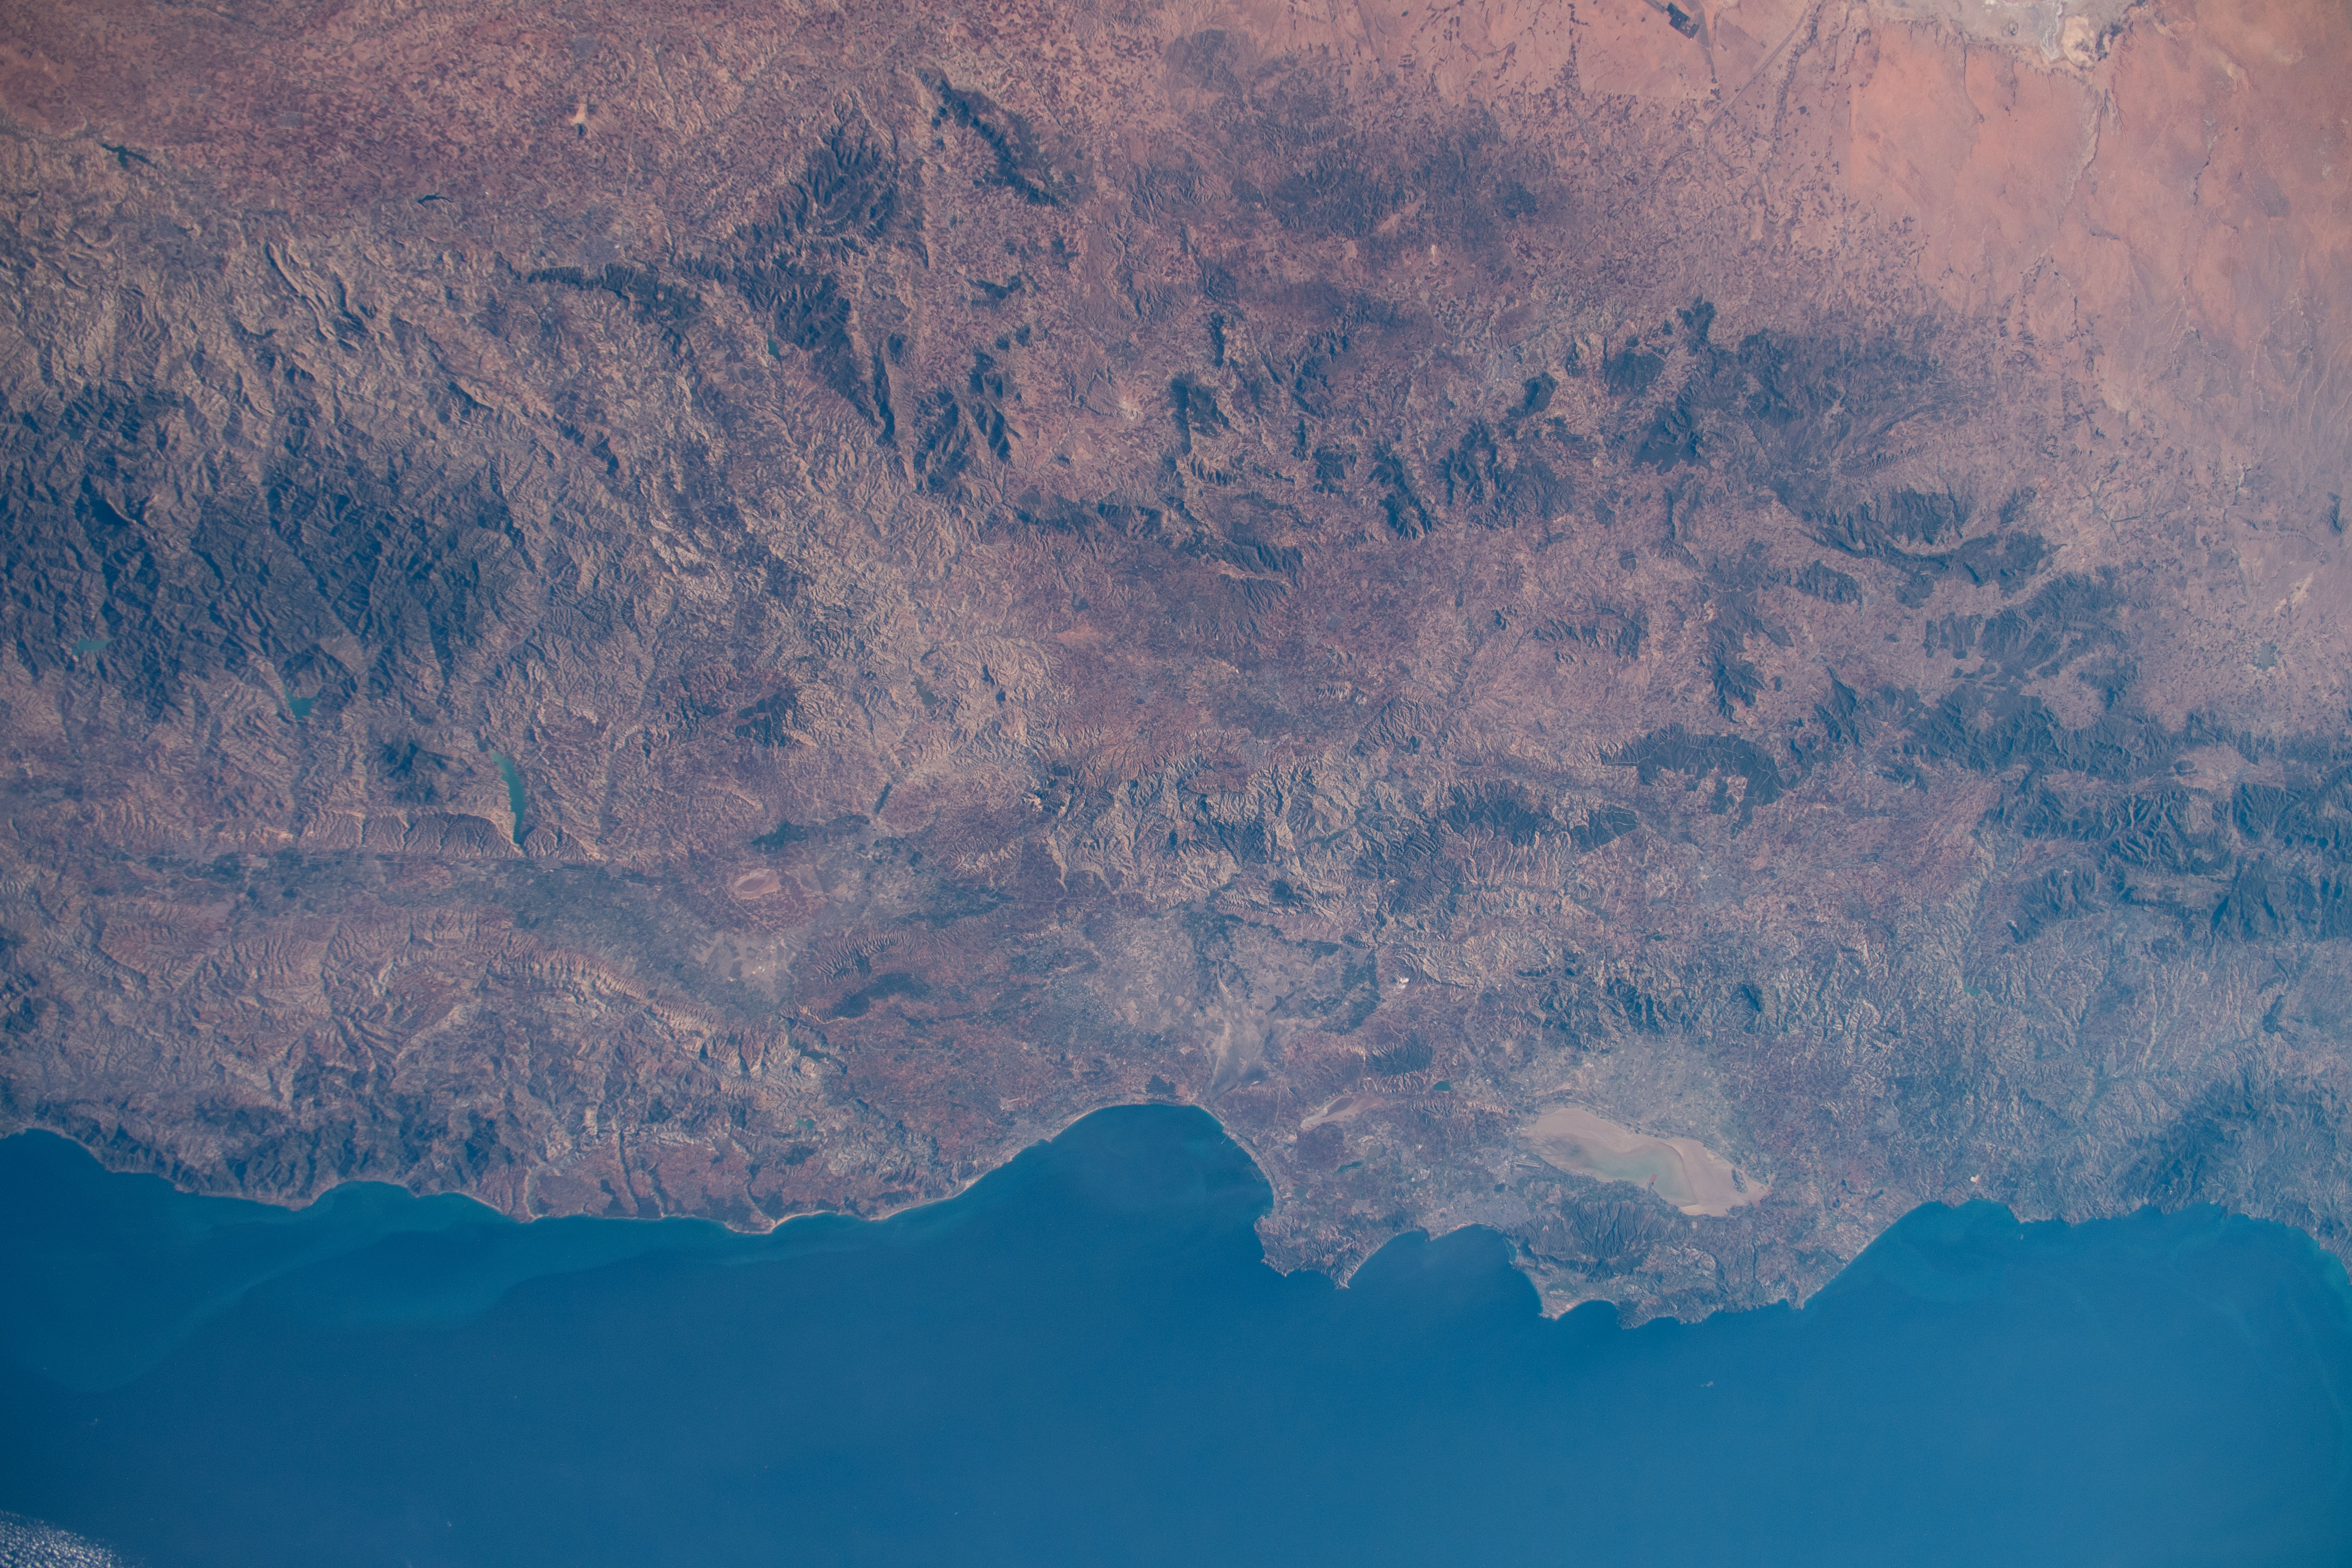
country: ALGERIA
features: SEBKHA D'ORAN, ARZEW GULF, MOSTAGANEM, MASCARA
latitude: 35.5
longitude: 0.0
